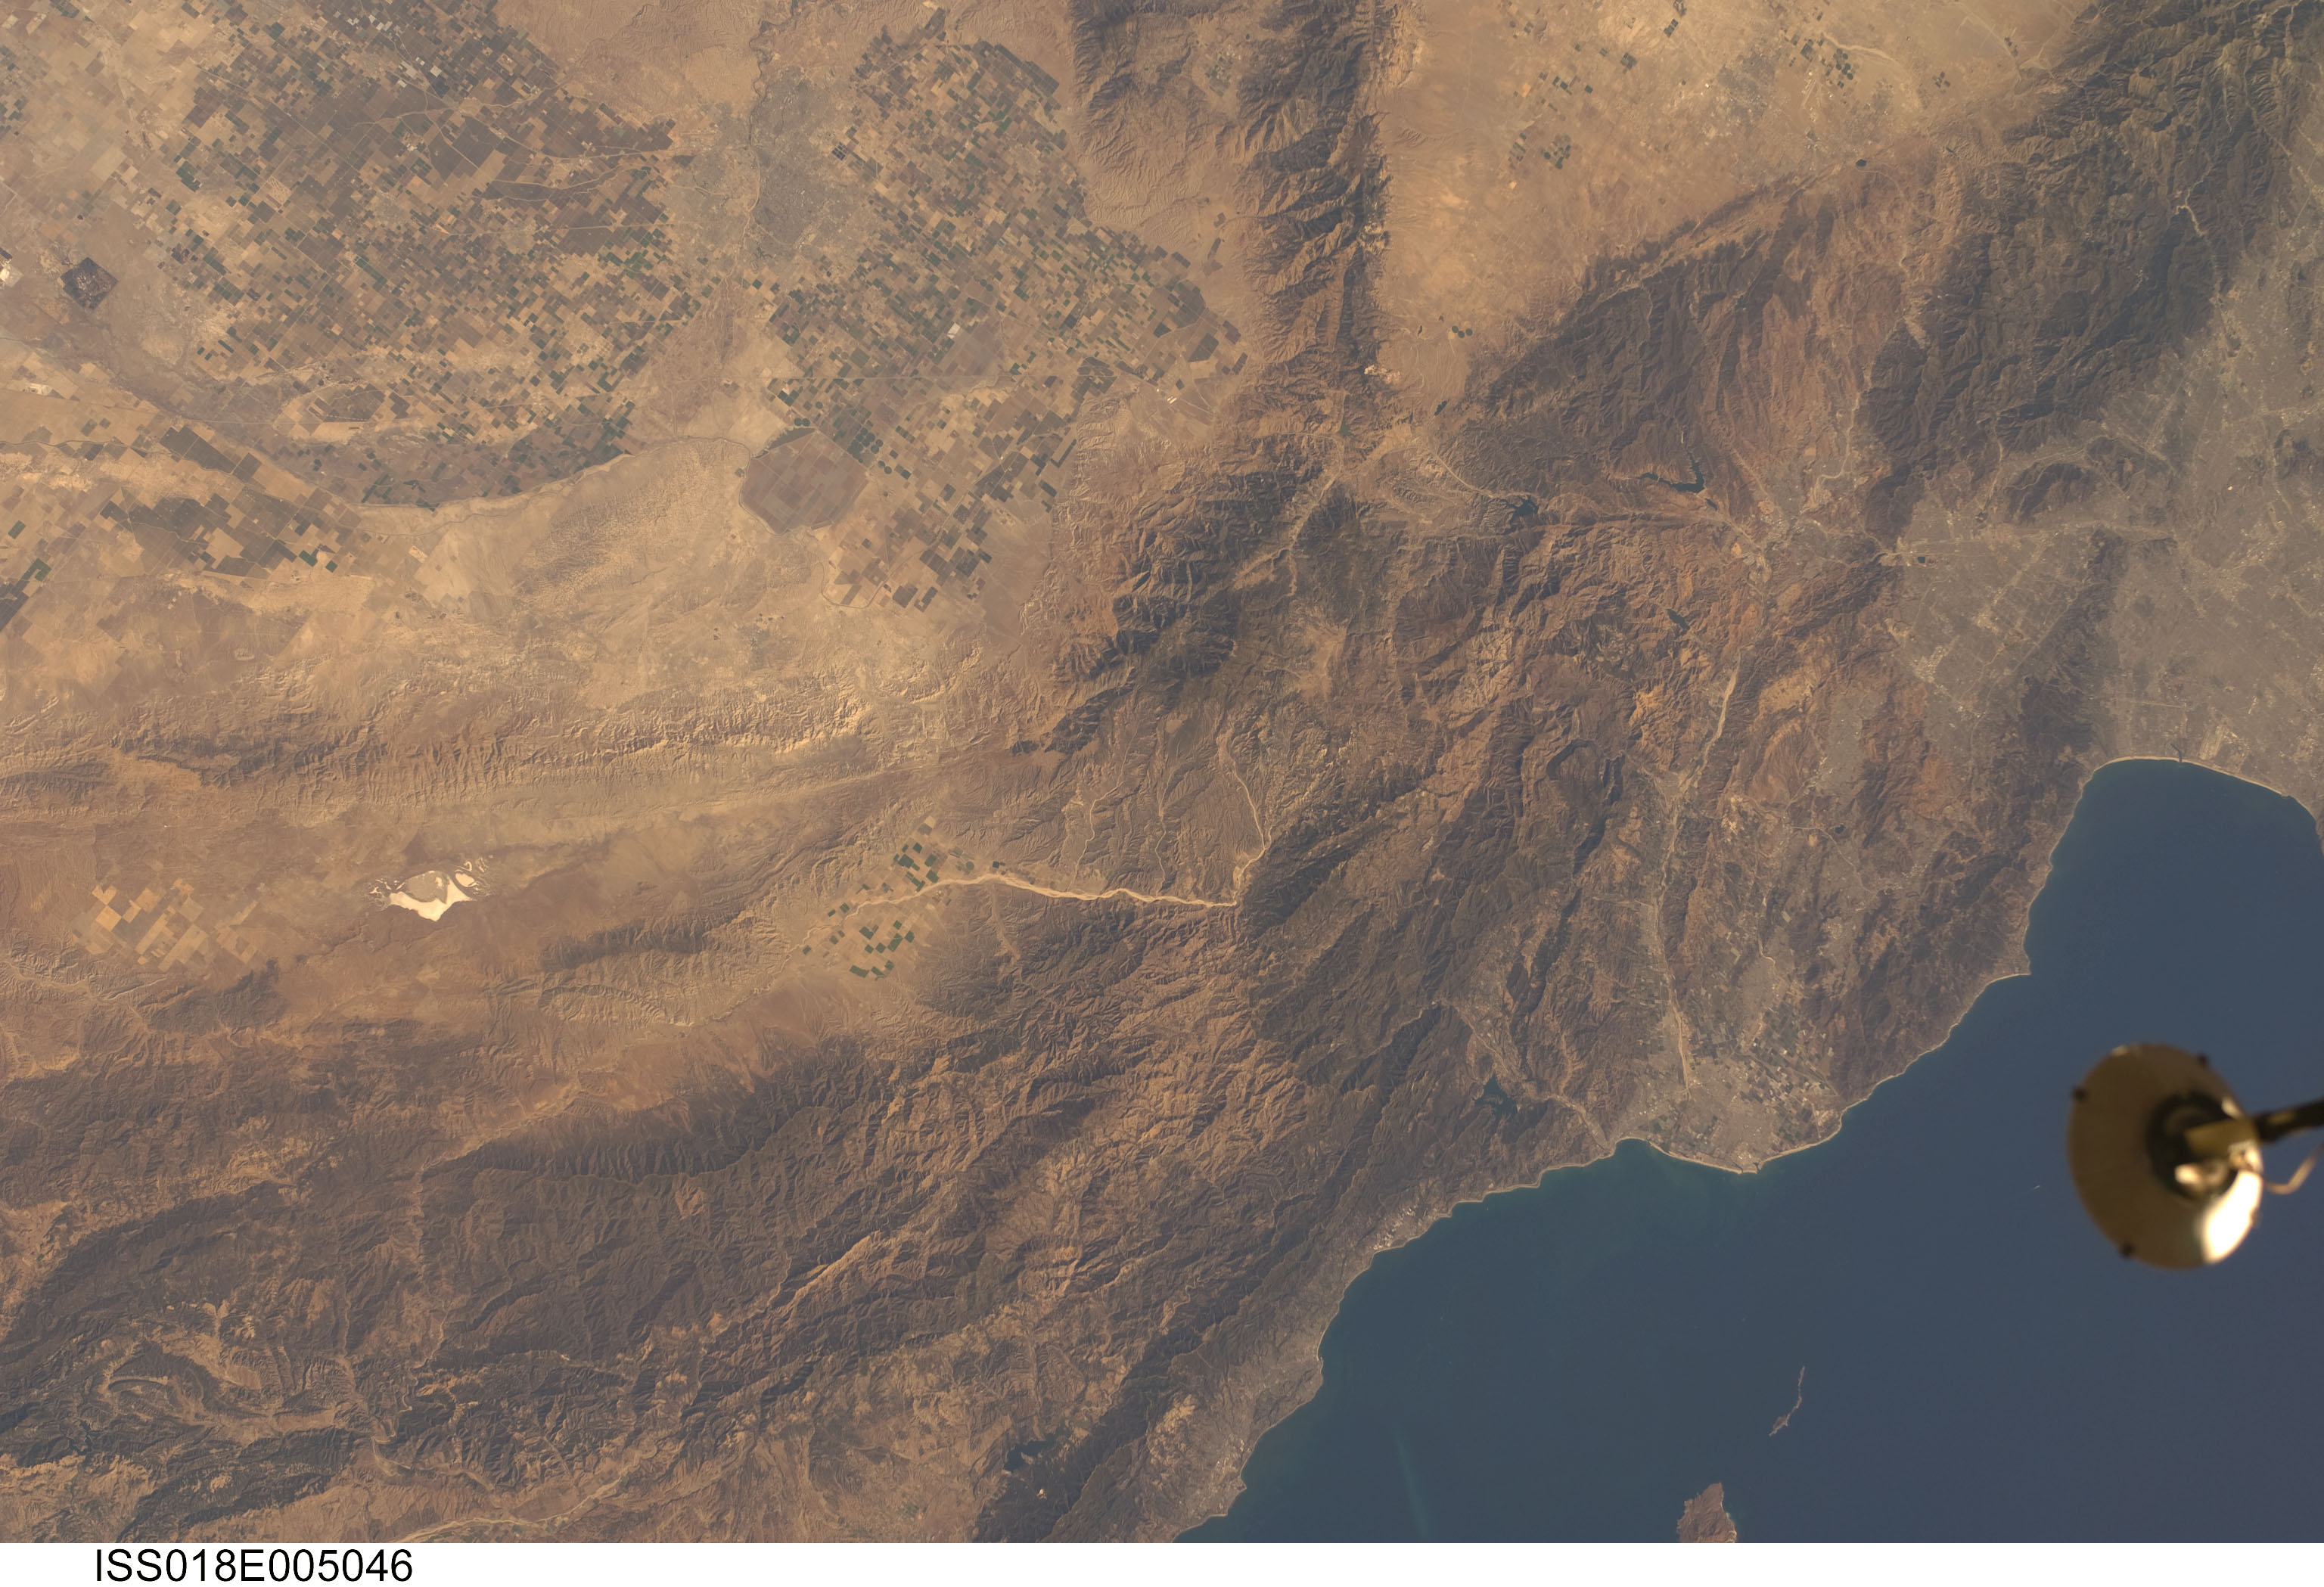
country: USA-CALIFORNIA
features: SANTA BARBARA, OXNARD, BAKERSFIELD, SANTA YNEZ MOUNTAINS
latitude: 34.8
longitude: -119.4
